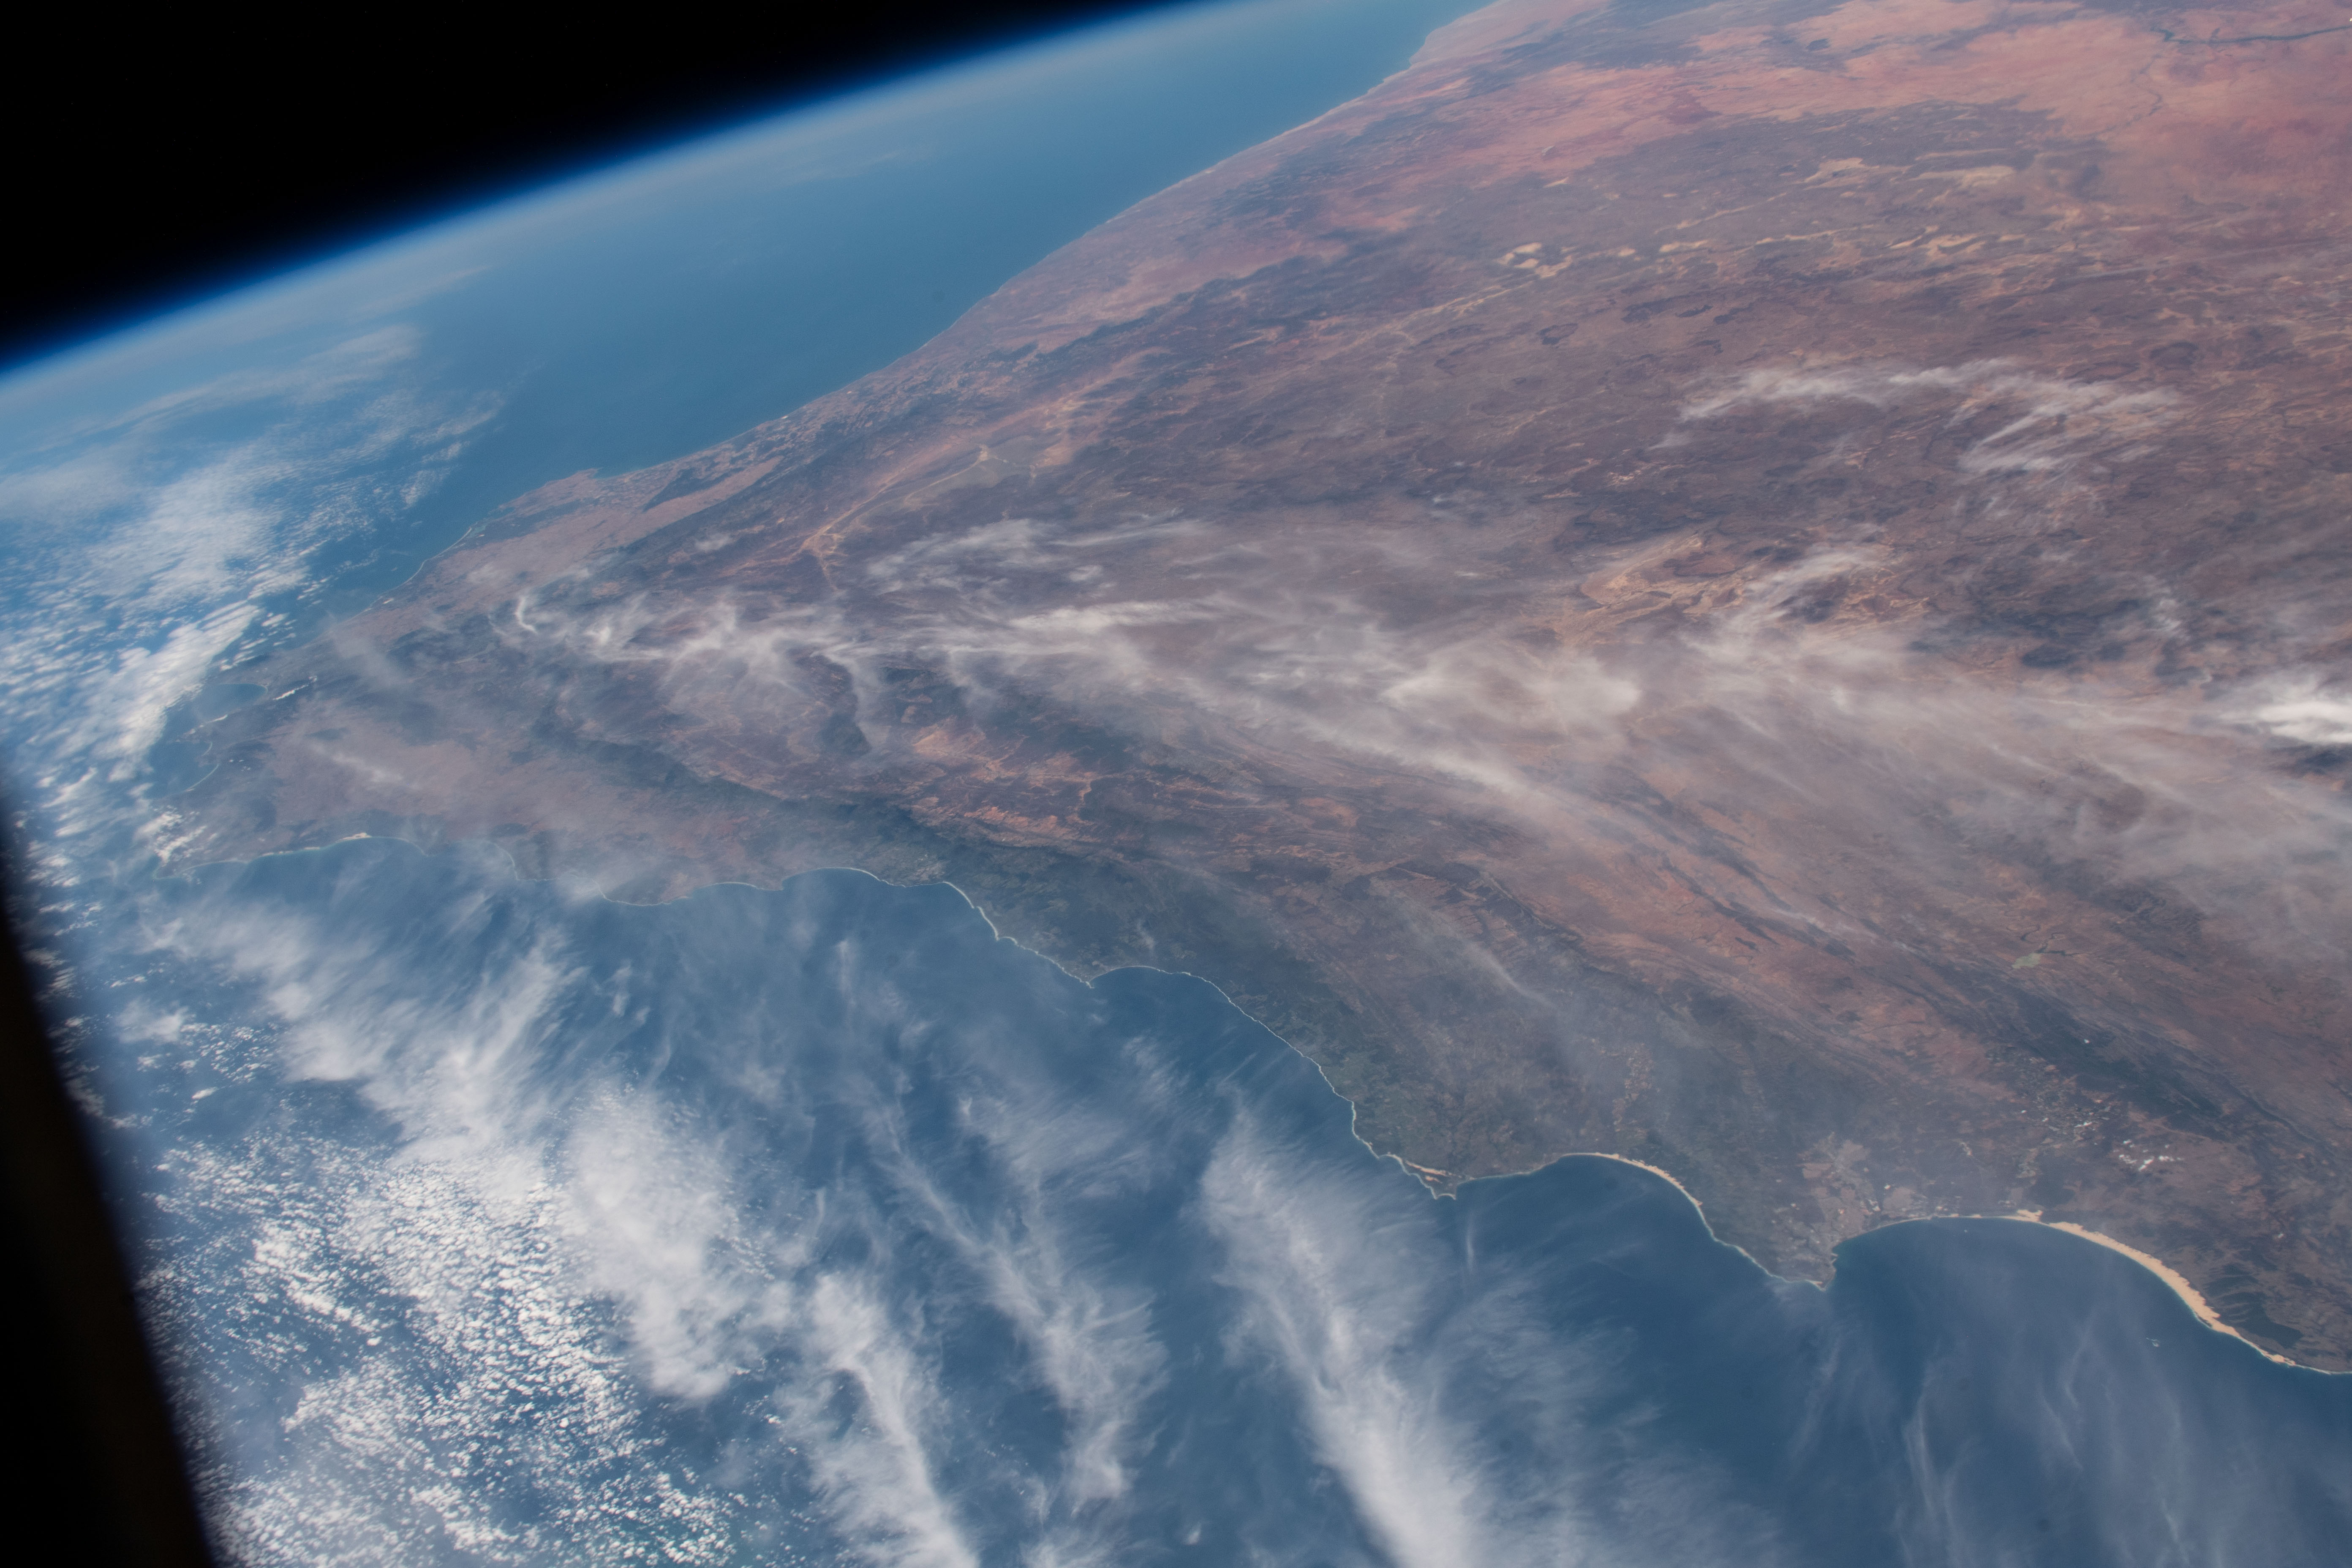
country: REPUBLIC SOUTH AFRICA
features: WESTERN CAPE, SOUTH AFRICA, PORT ELIZABETH, ADDO ELEPHANT NATIONAL PARK, BAVIAANSKLOOF NATURE RESERVE
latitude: -33.5
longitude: 23.0
